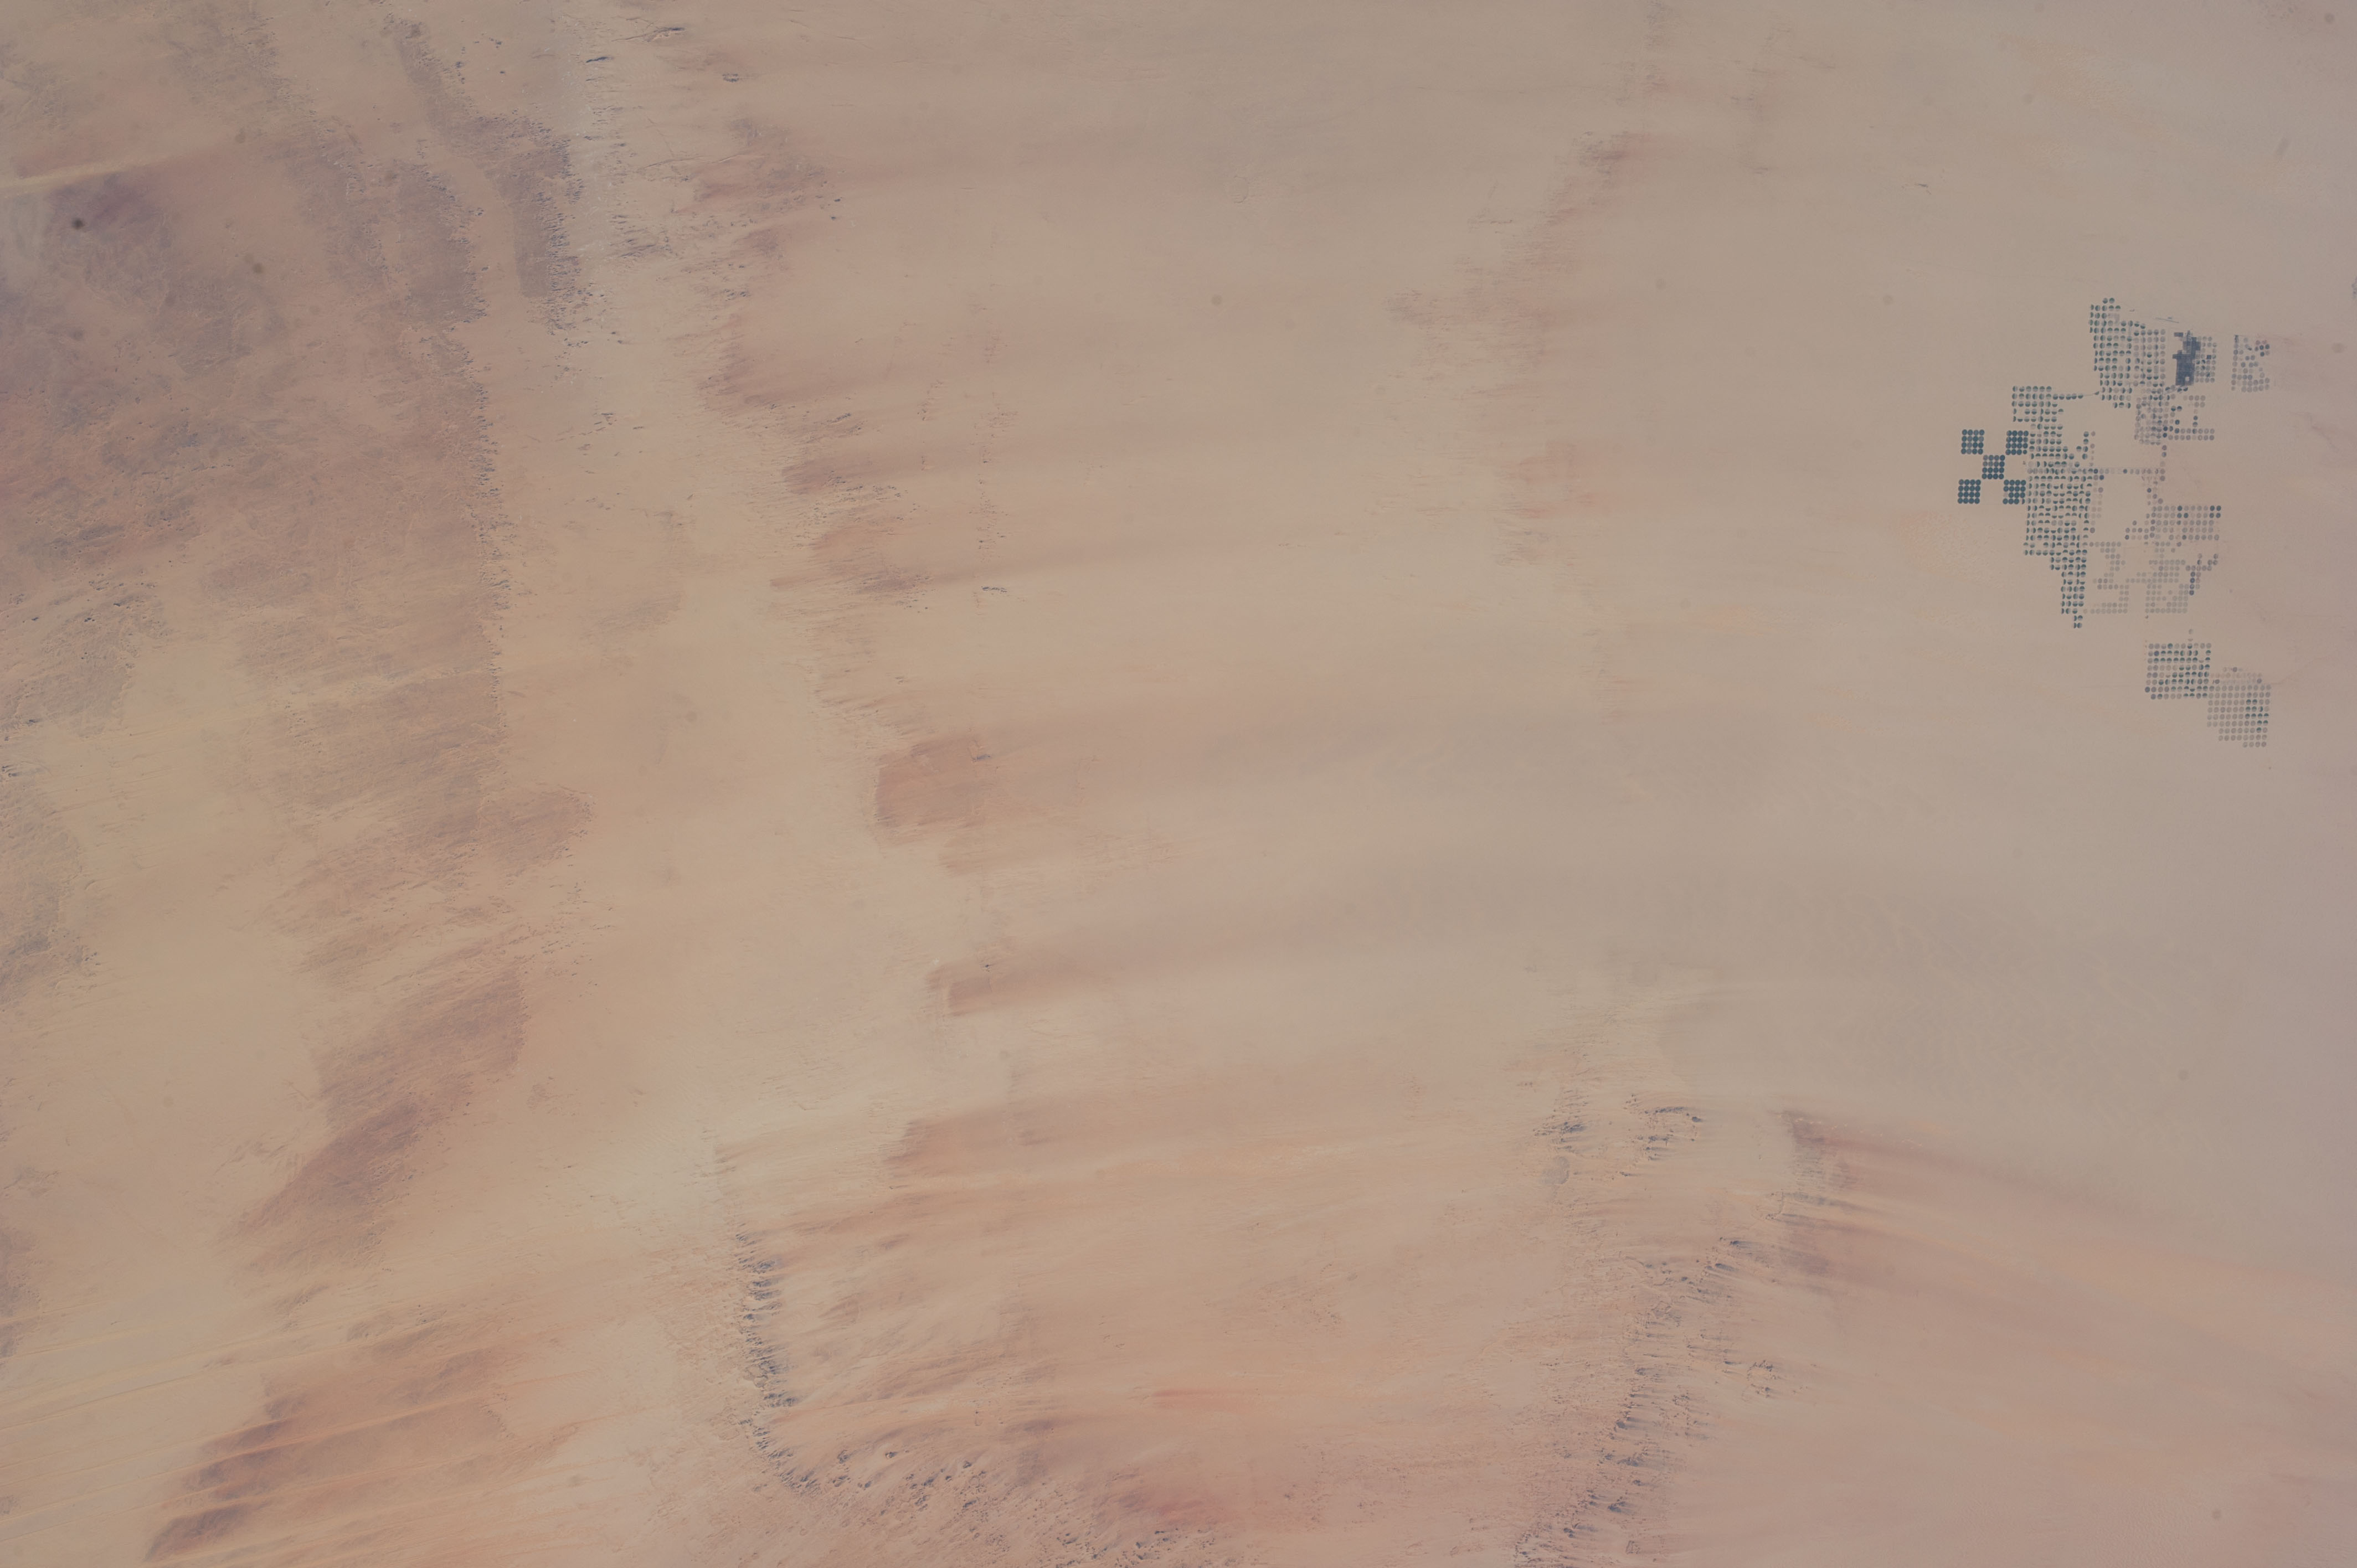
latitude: 23.3
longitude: 28.0
